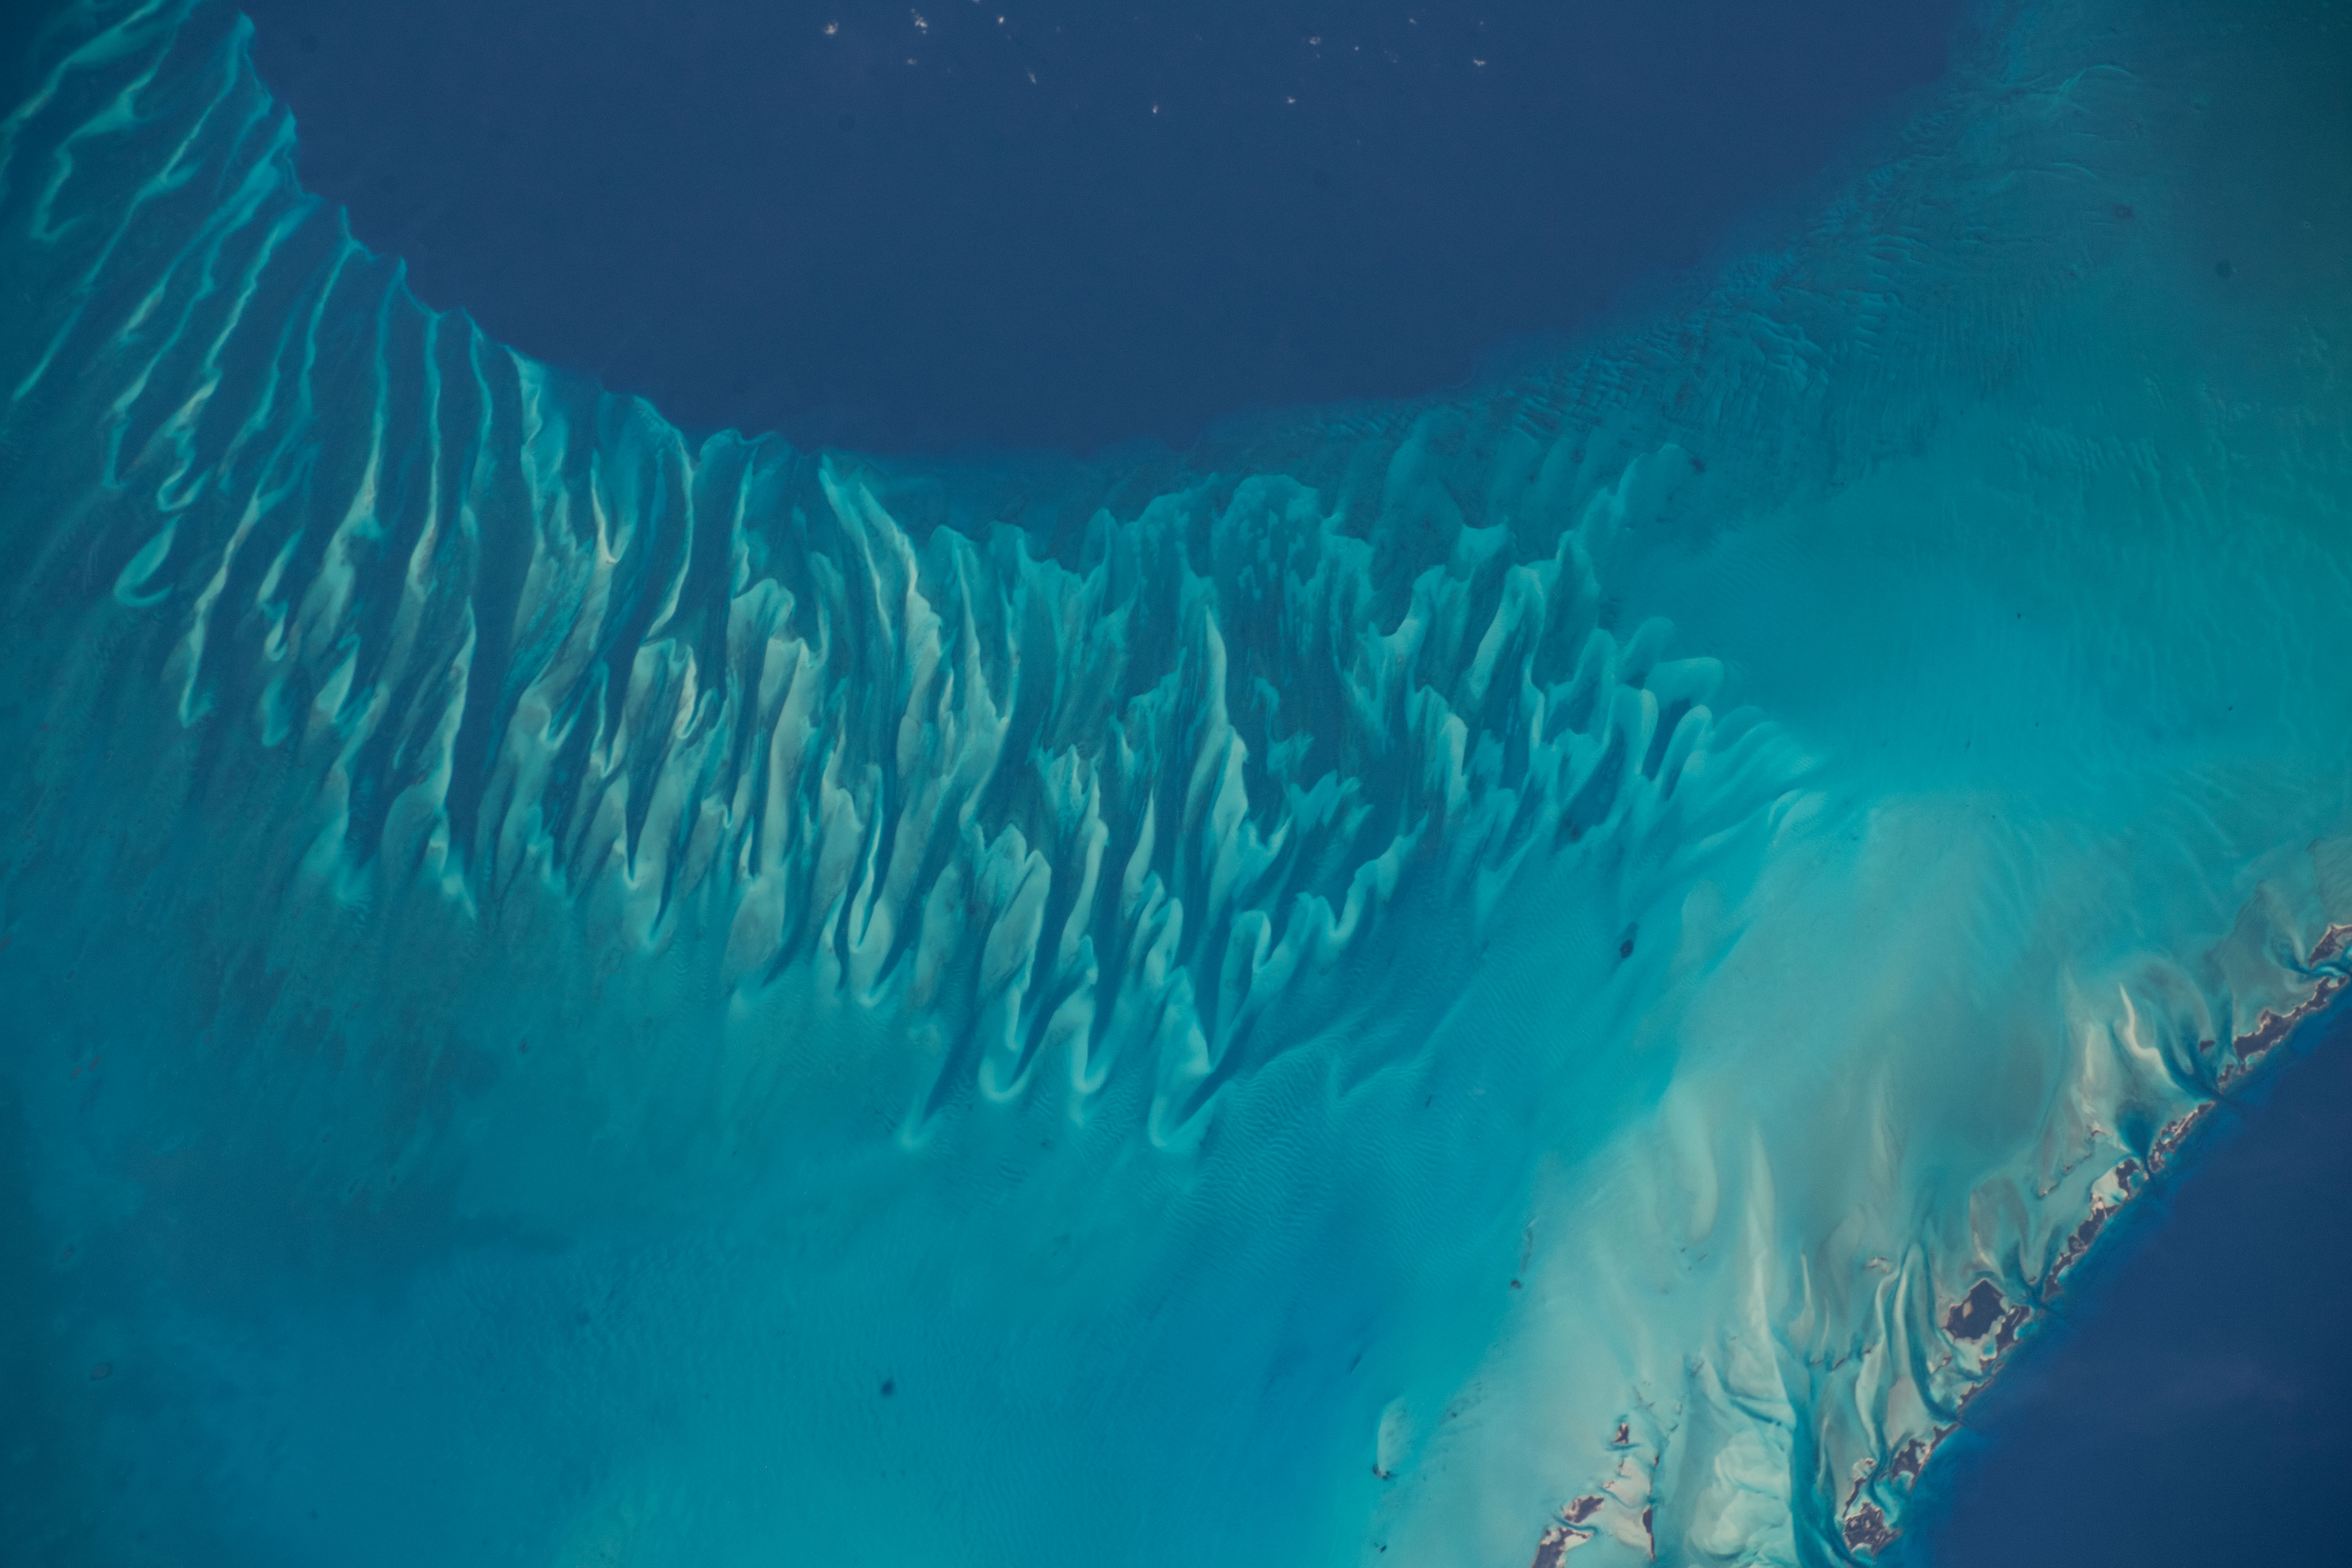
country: BAHAMAS
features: TONGUE OF THE OCEAN, DARBY ISLAND, YOUNG ISLAND
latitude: 23.7
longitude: -76.4
